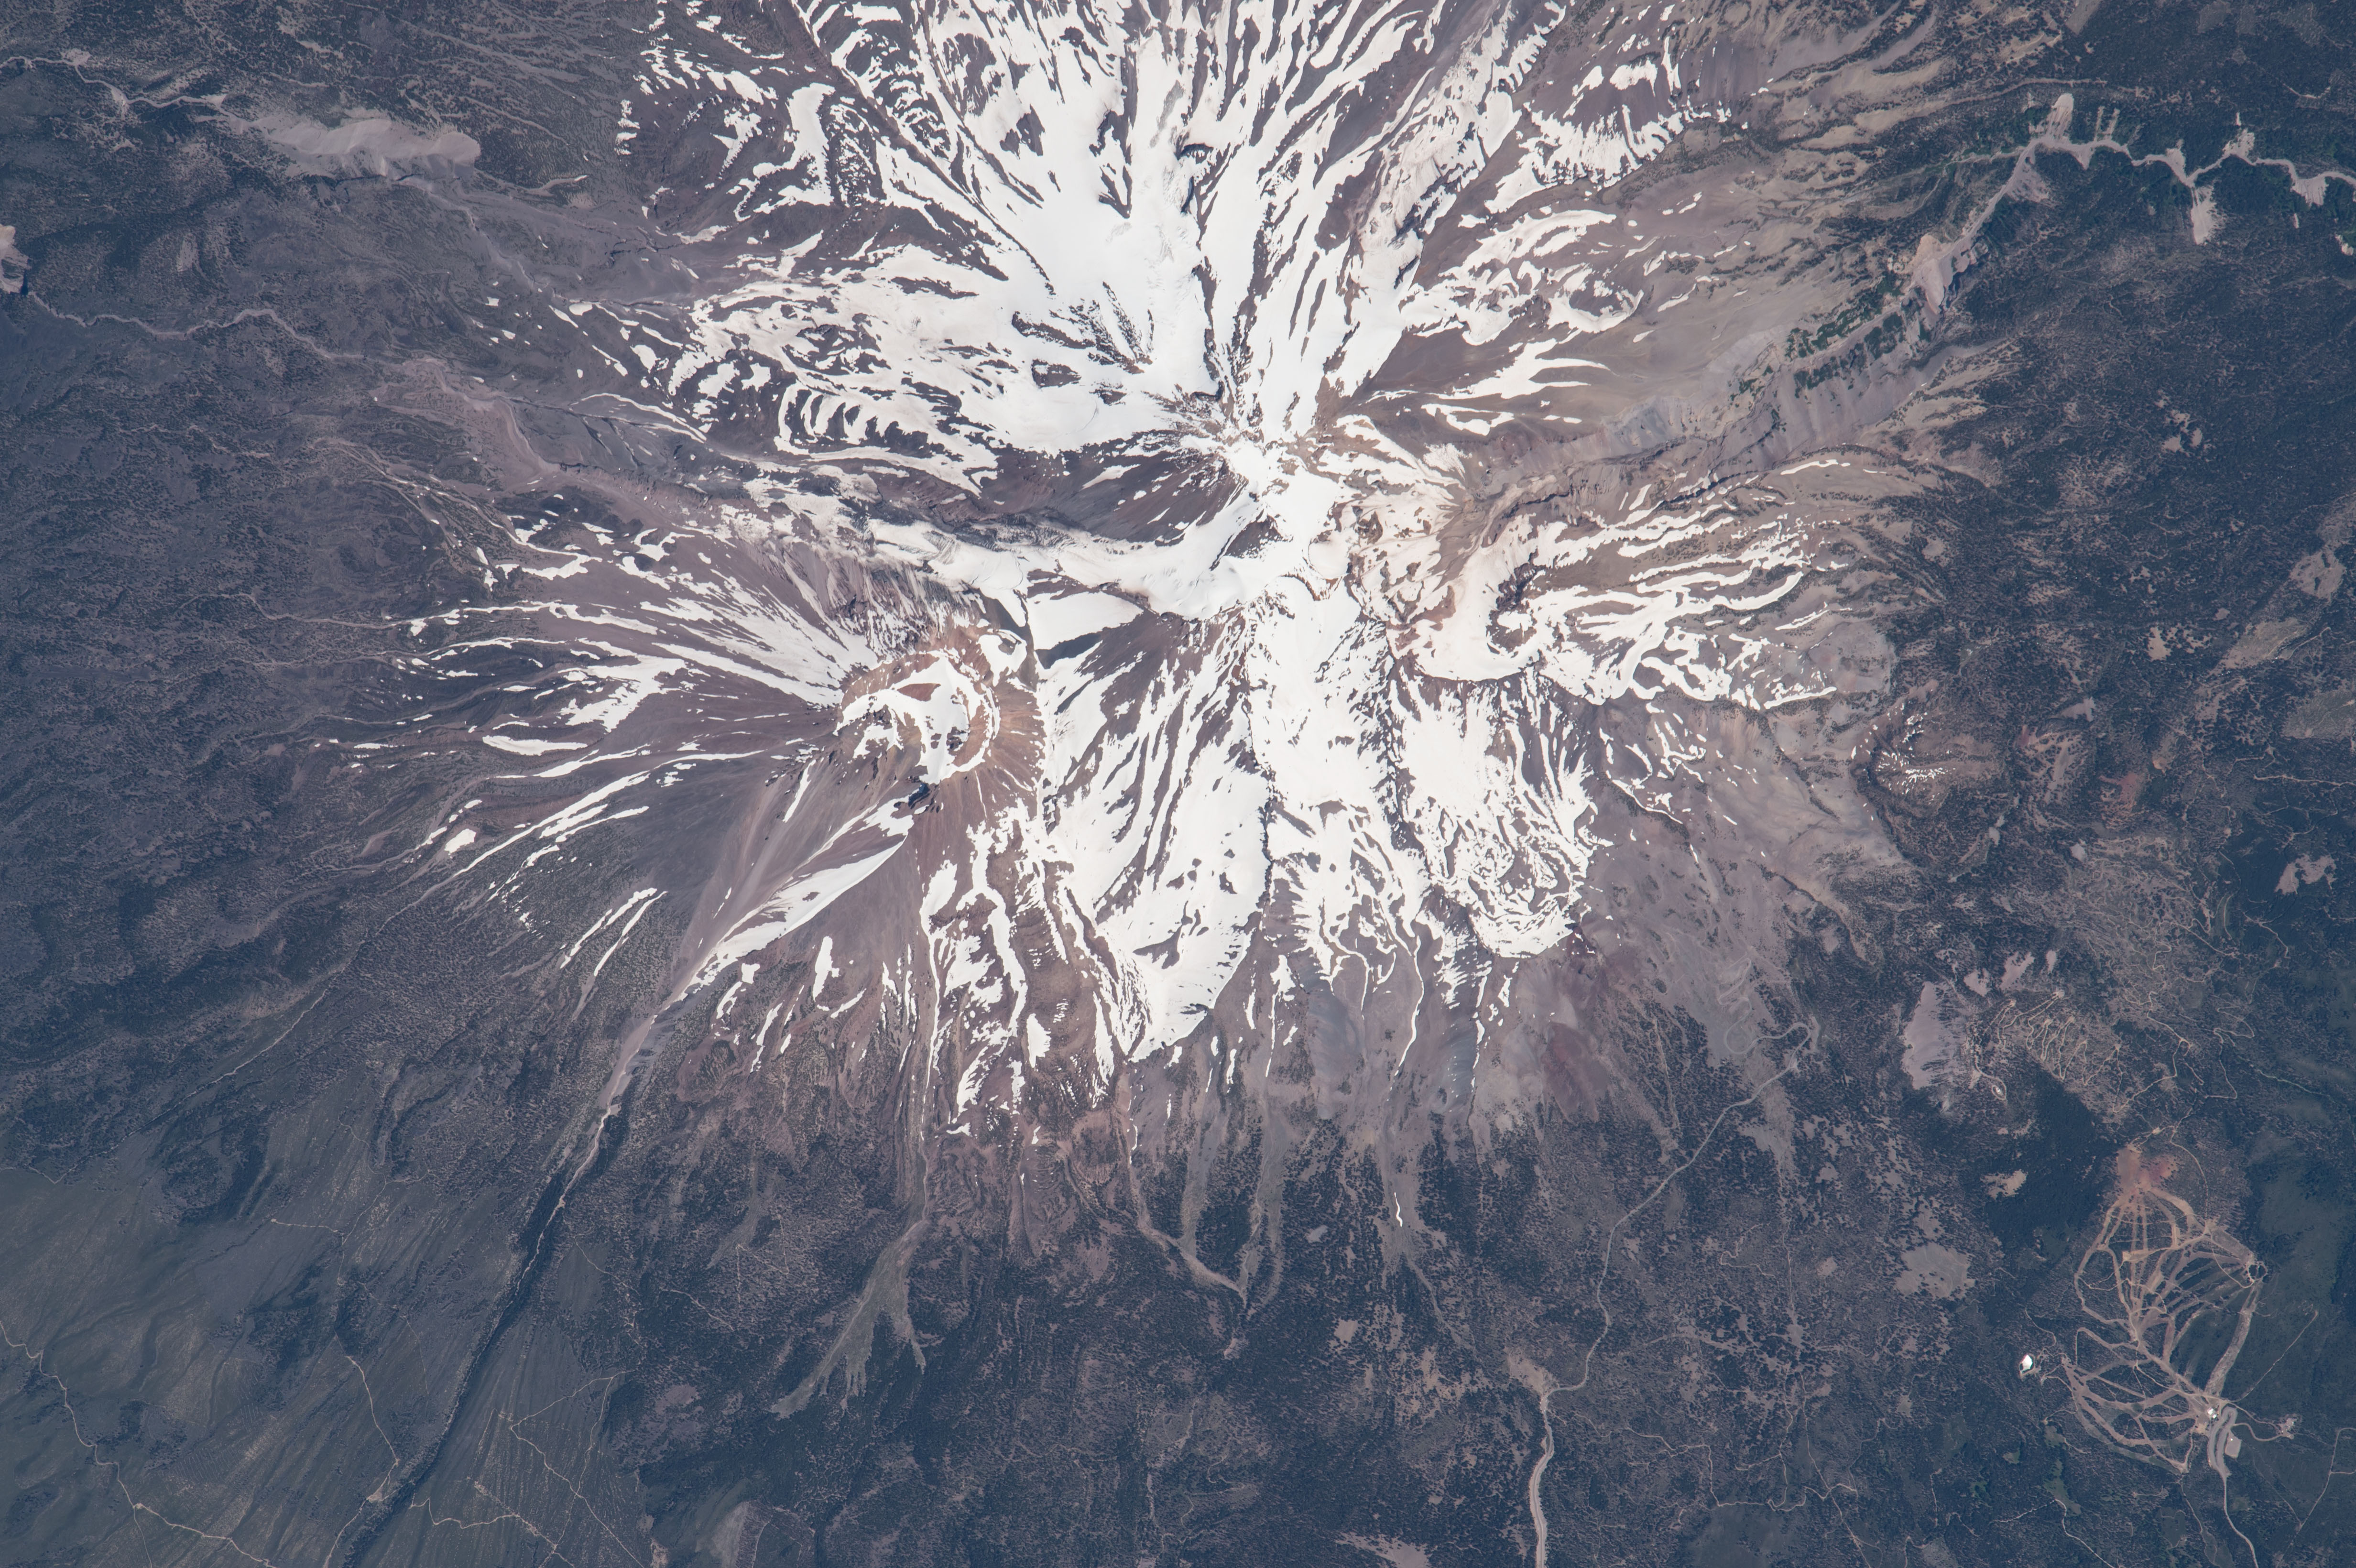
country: USA-CALIFORNIA
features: MOUNT SHASTA, SHASTINA CONE, DILLER CAN.
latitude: 41.4
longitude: -122.2
